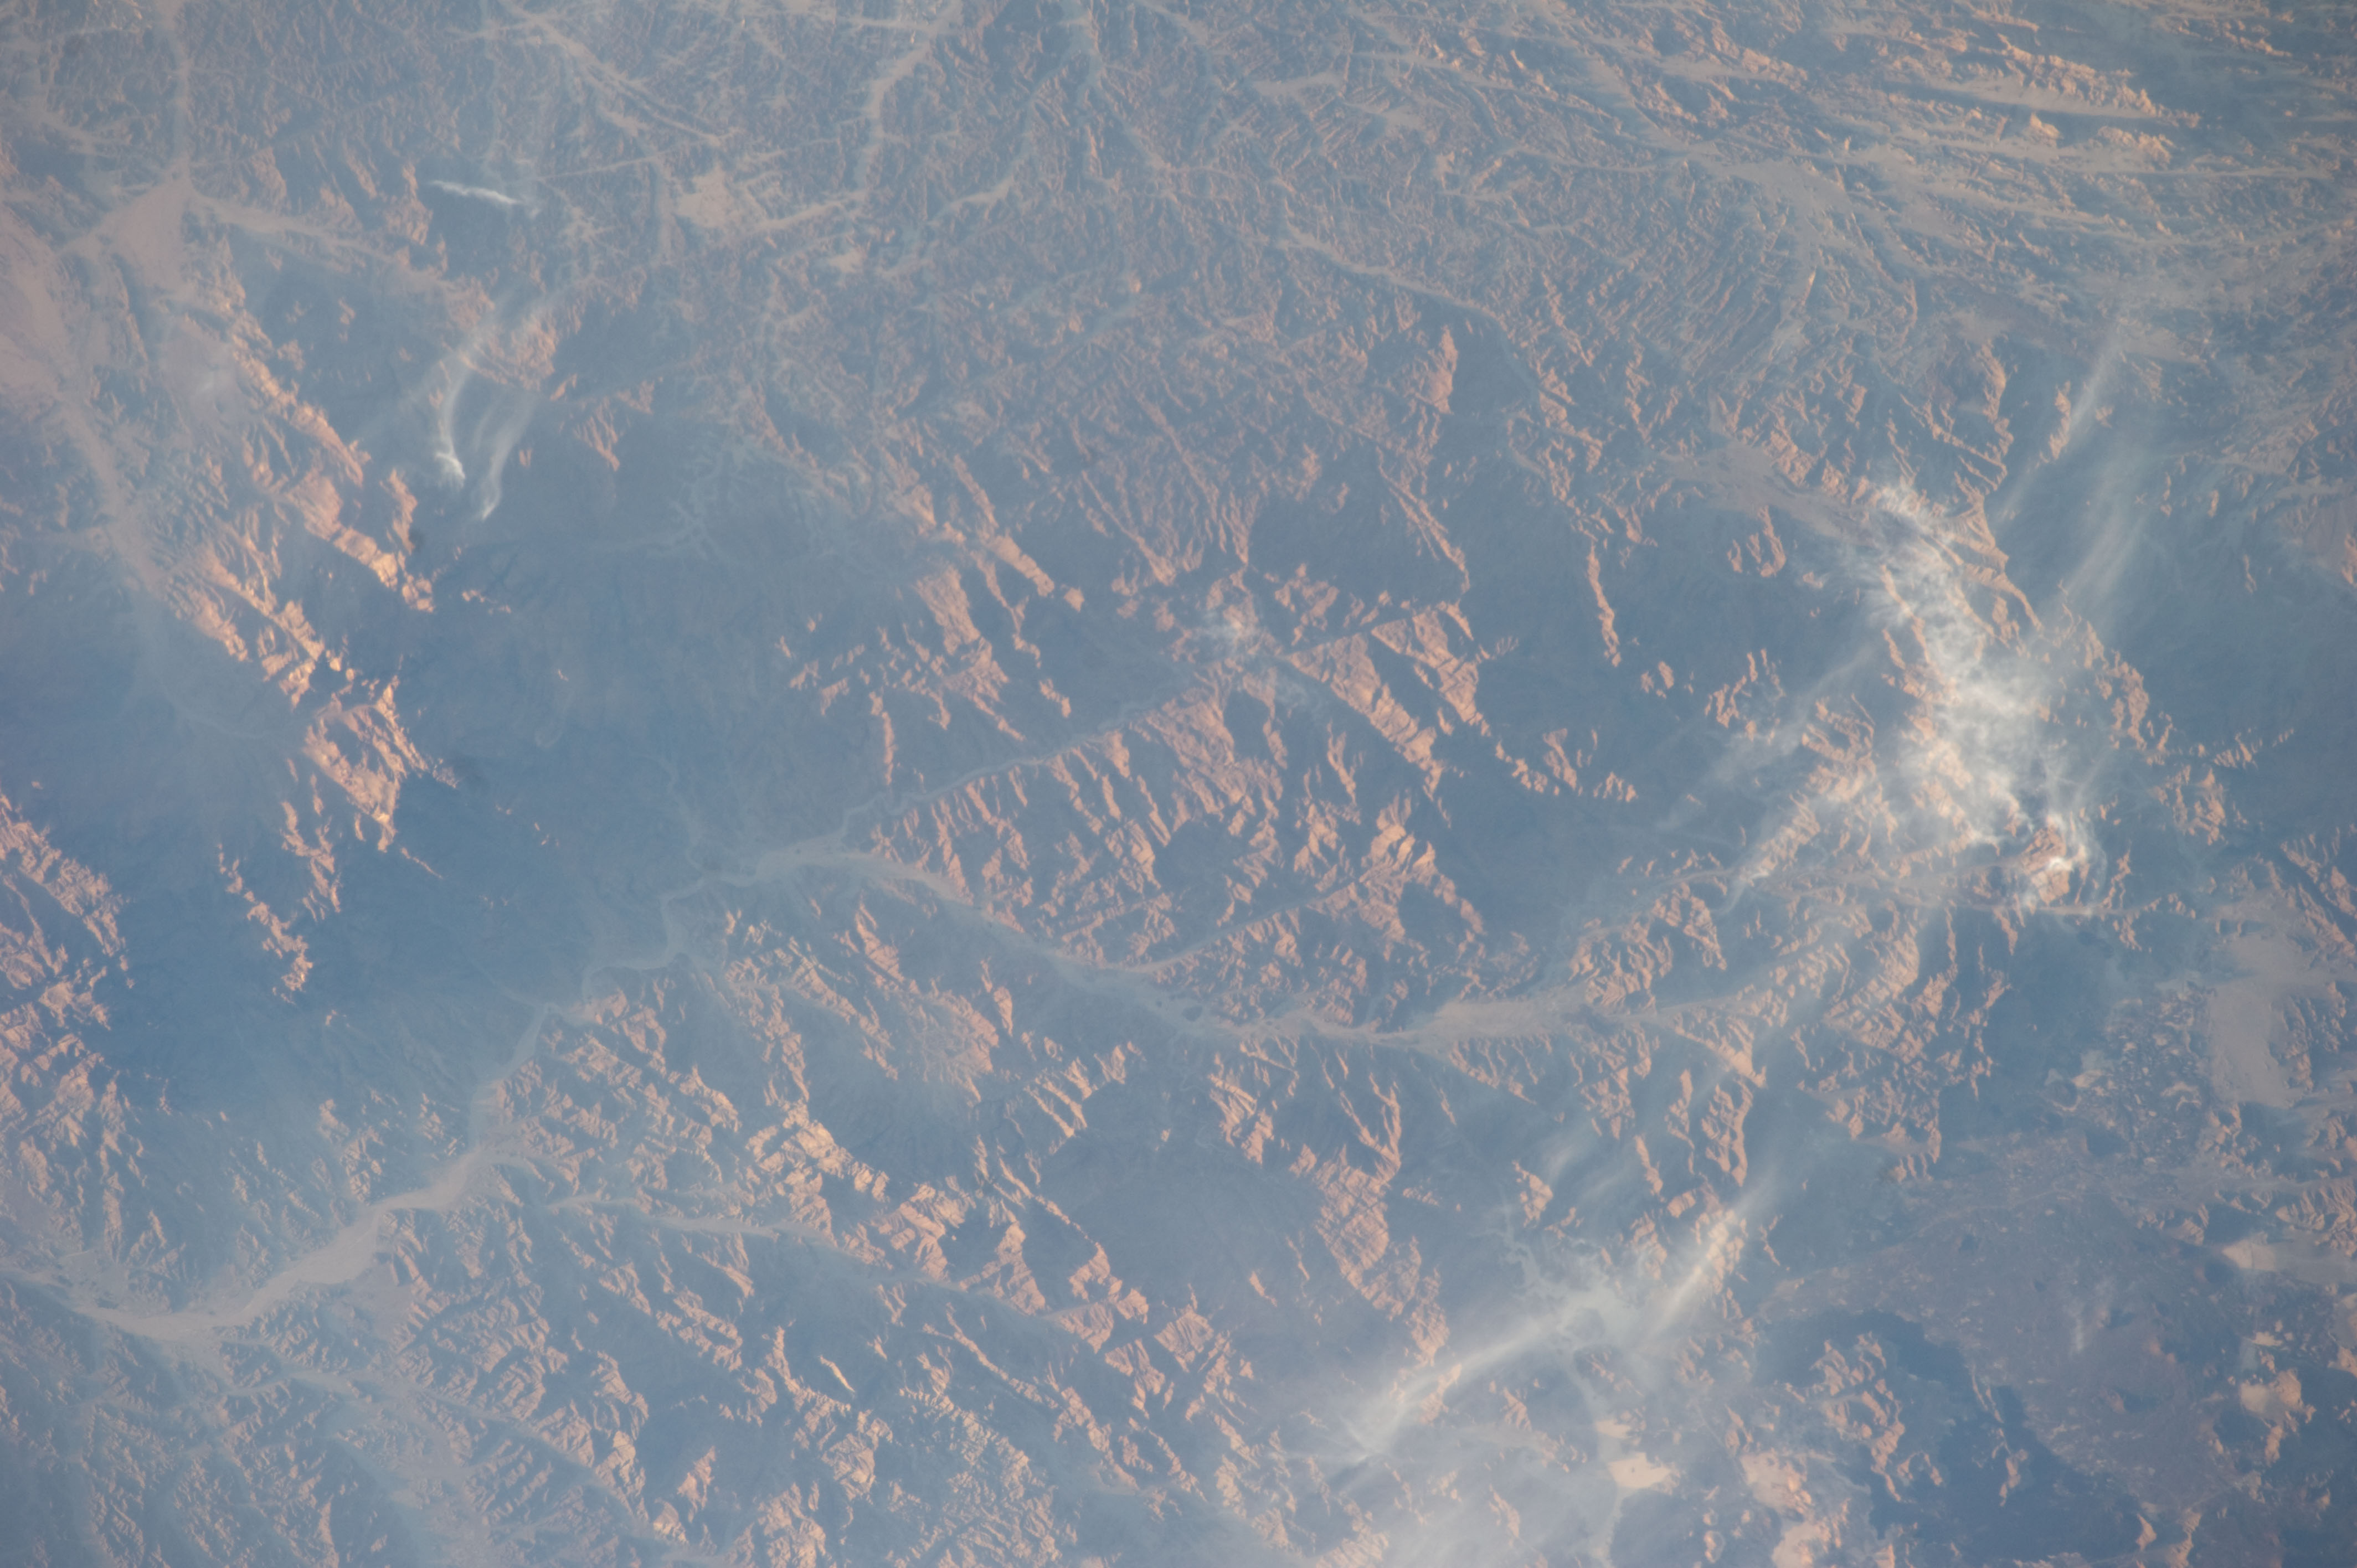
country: INDIA
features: MTS.
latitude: 24.7
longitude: 38.0
